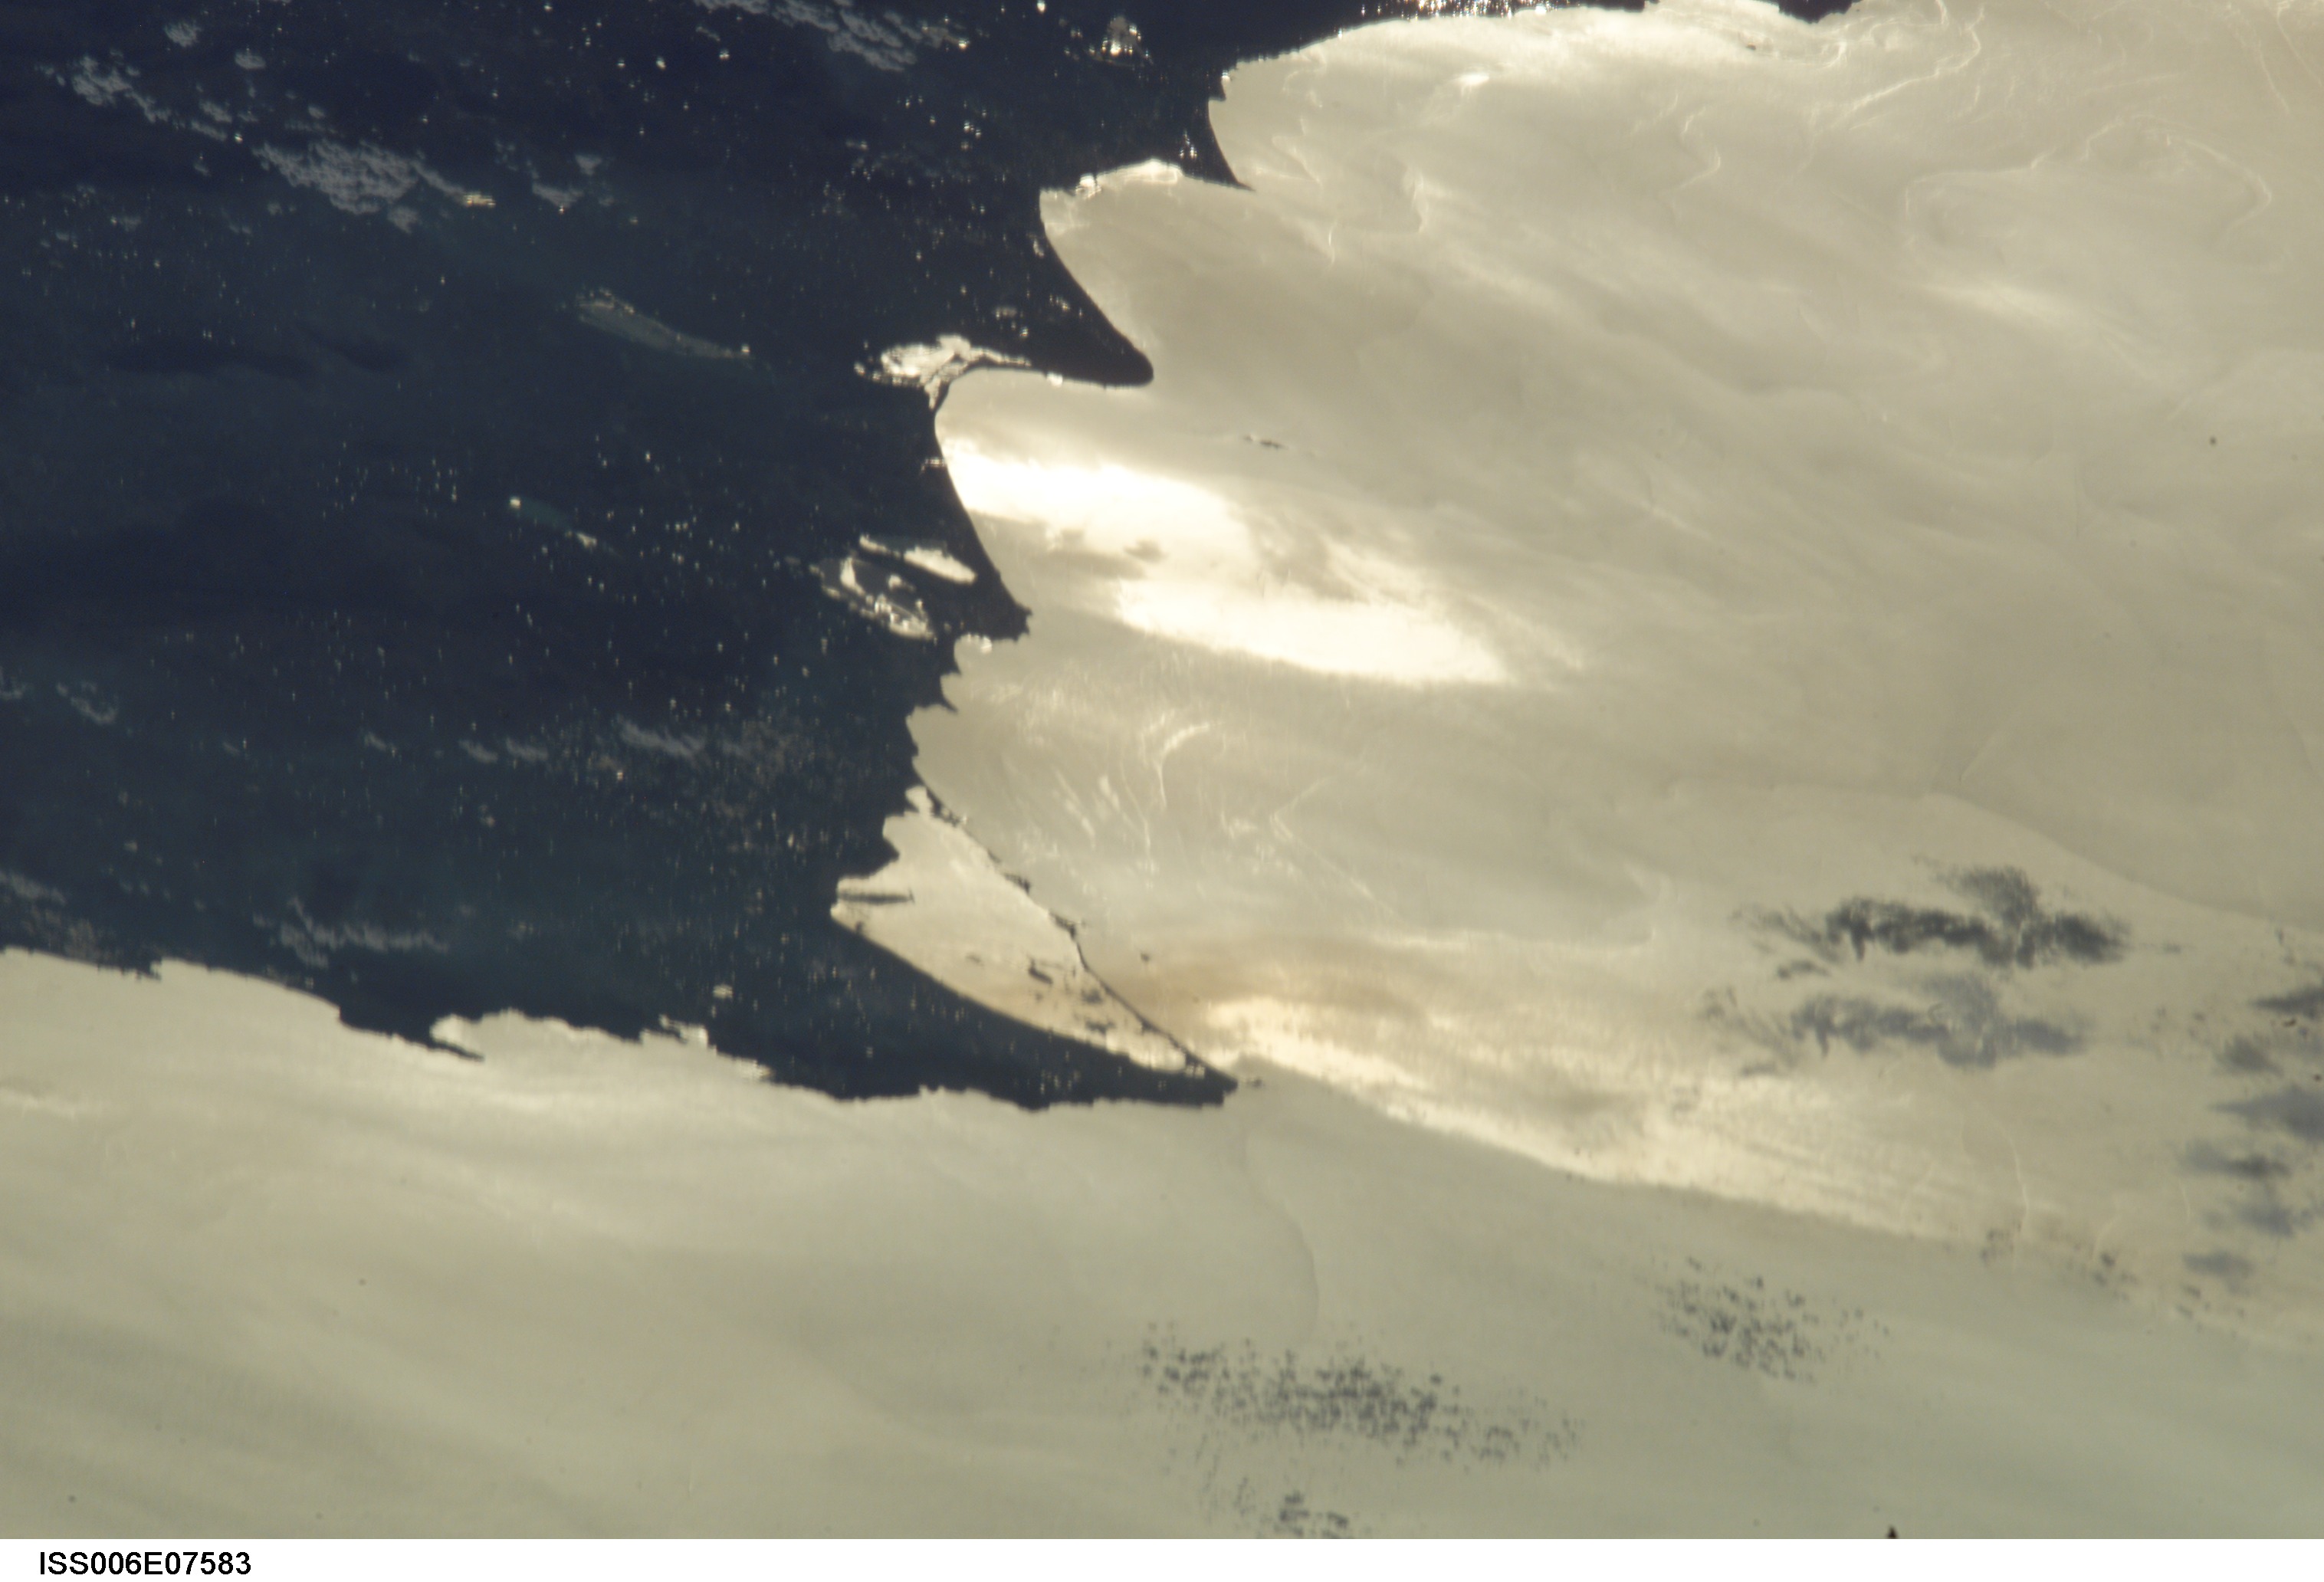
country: SPAIN
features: CABO DE PALOS, SUNGLINT
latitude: 38.0
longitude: -0.5
